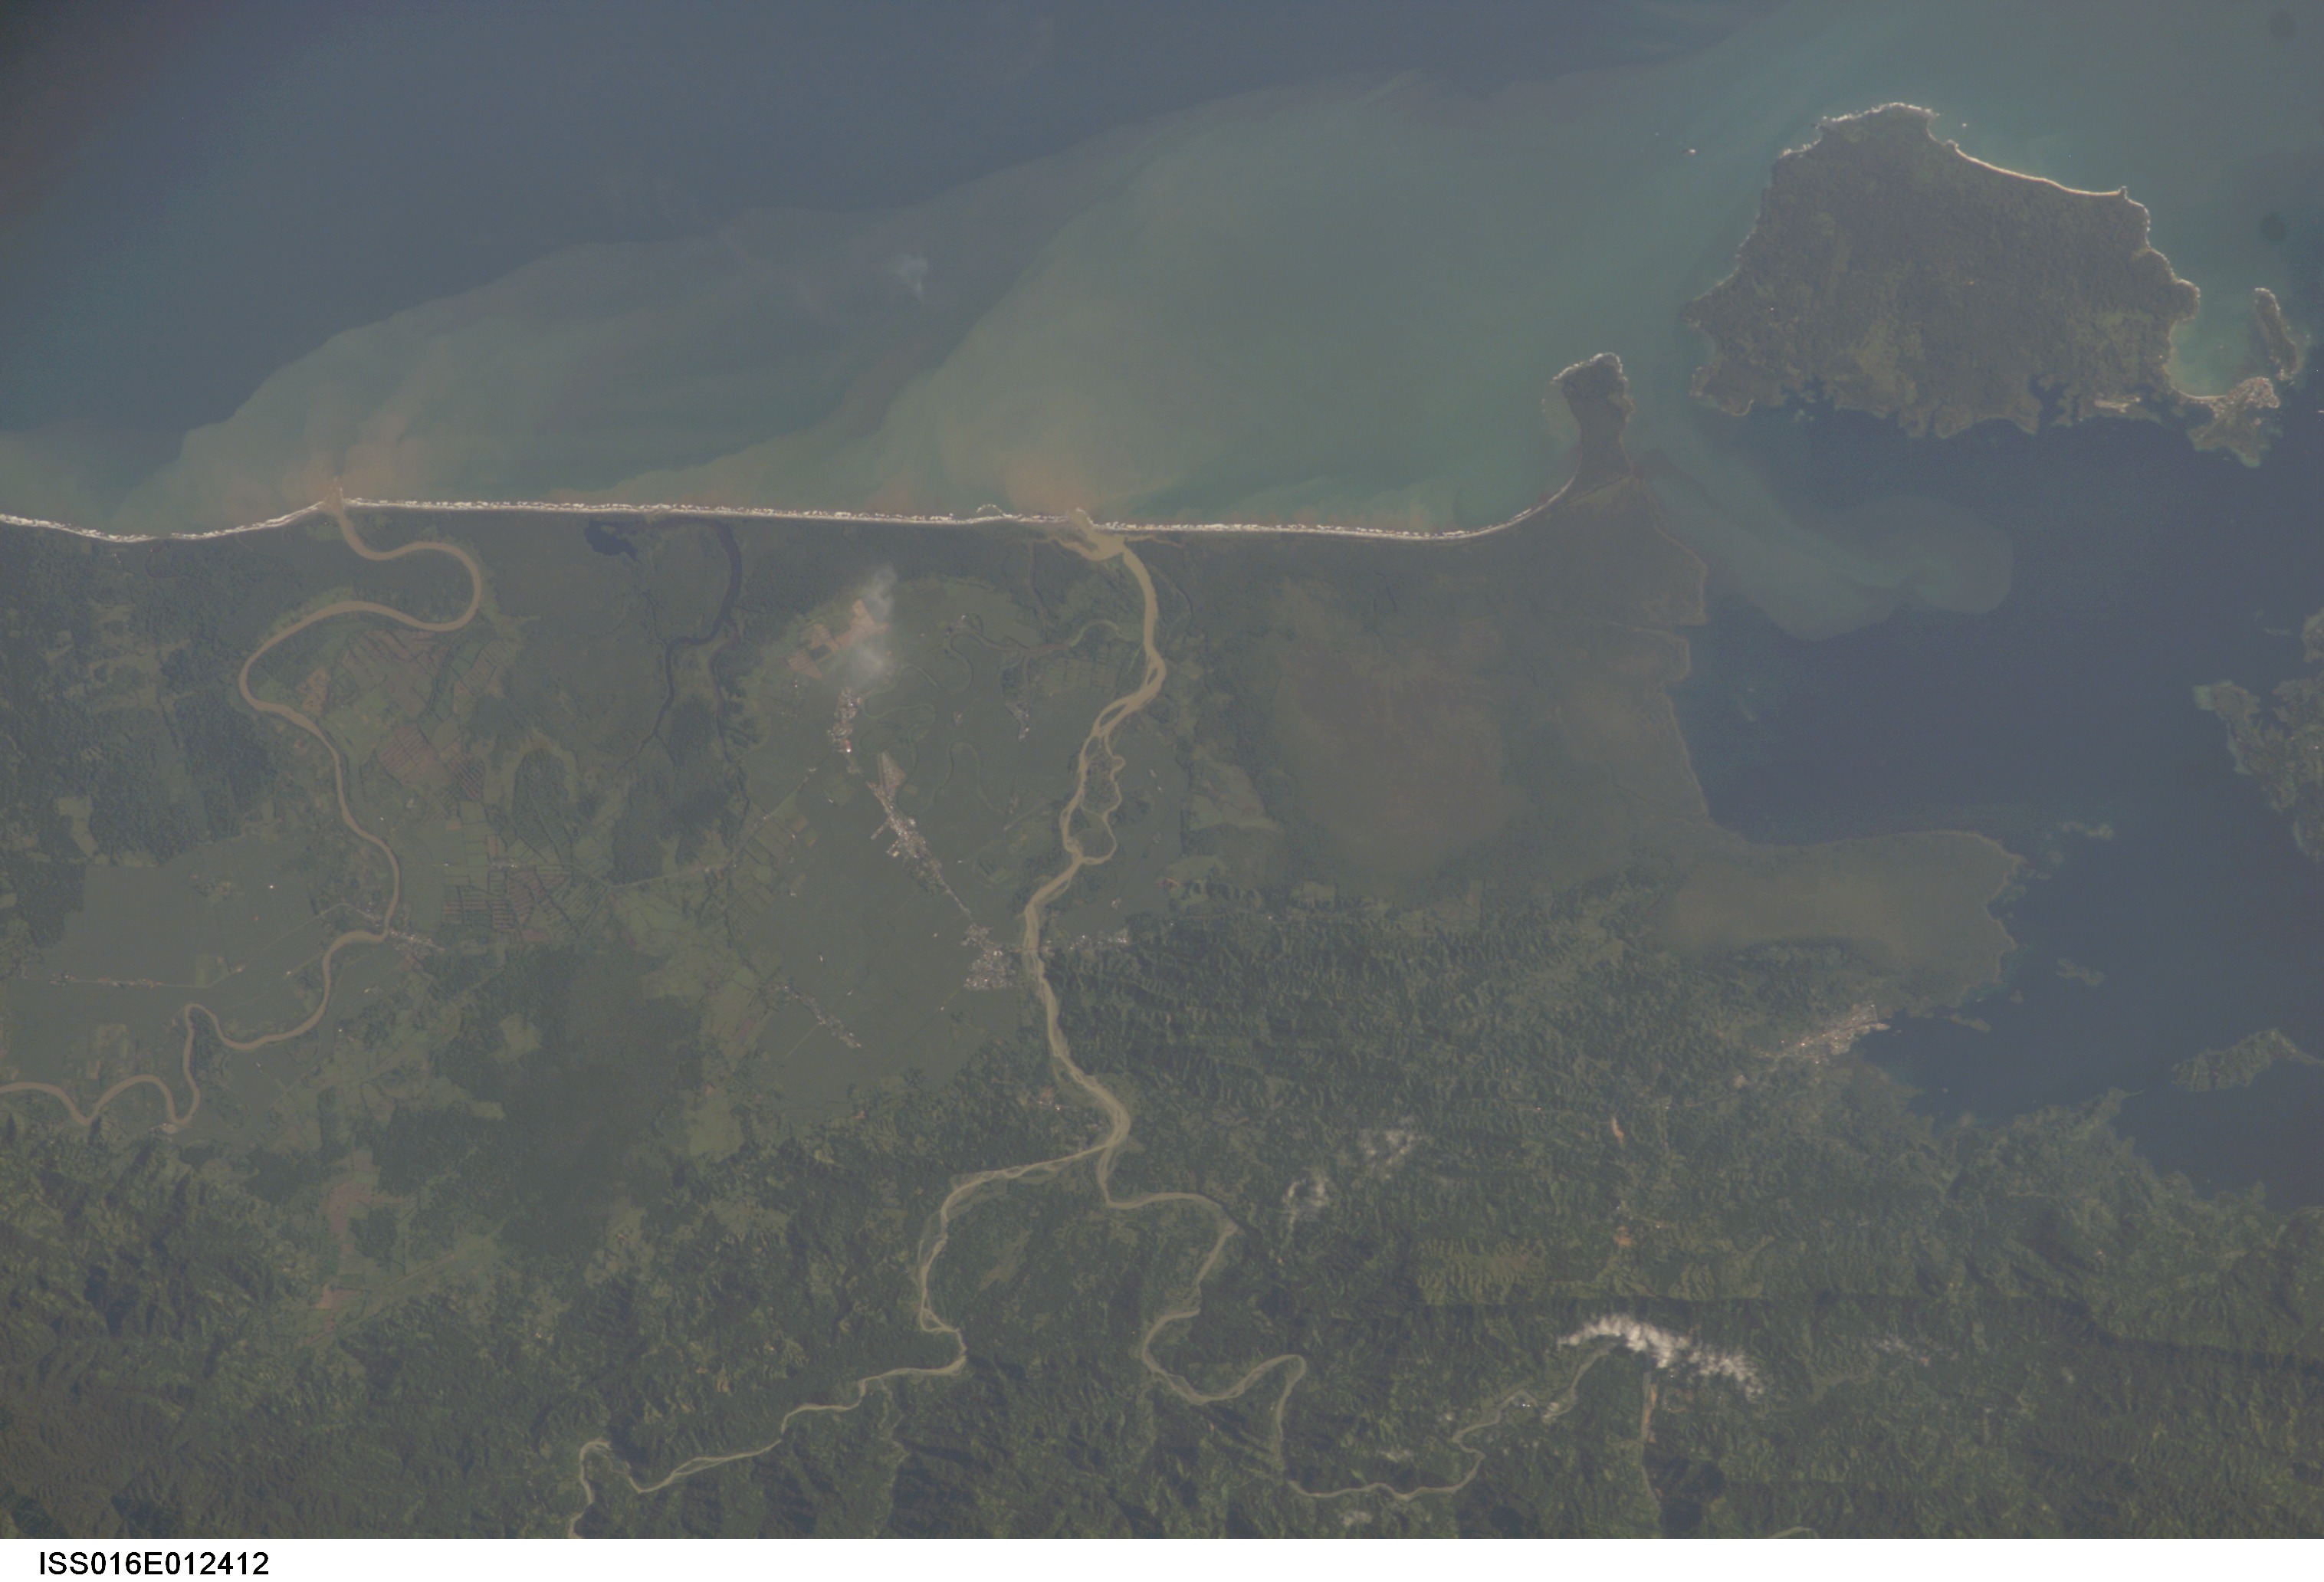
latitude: 9.5
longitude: -82.5
